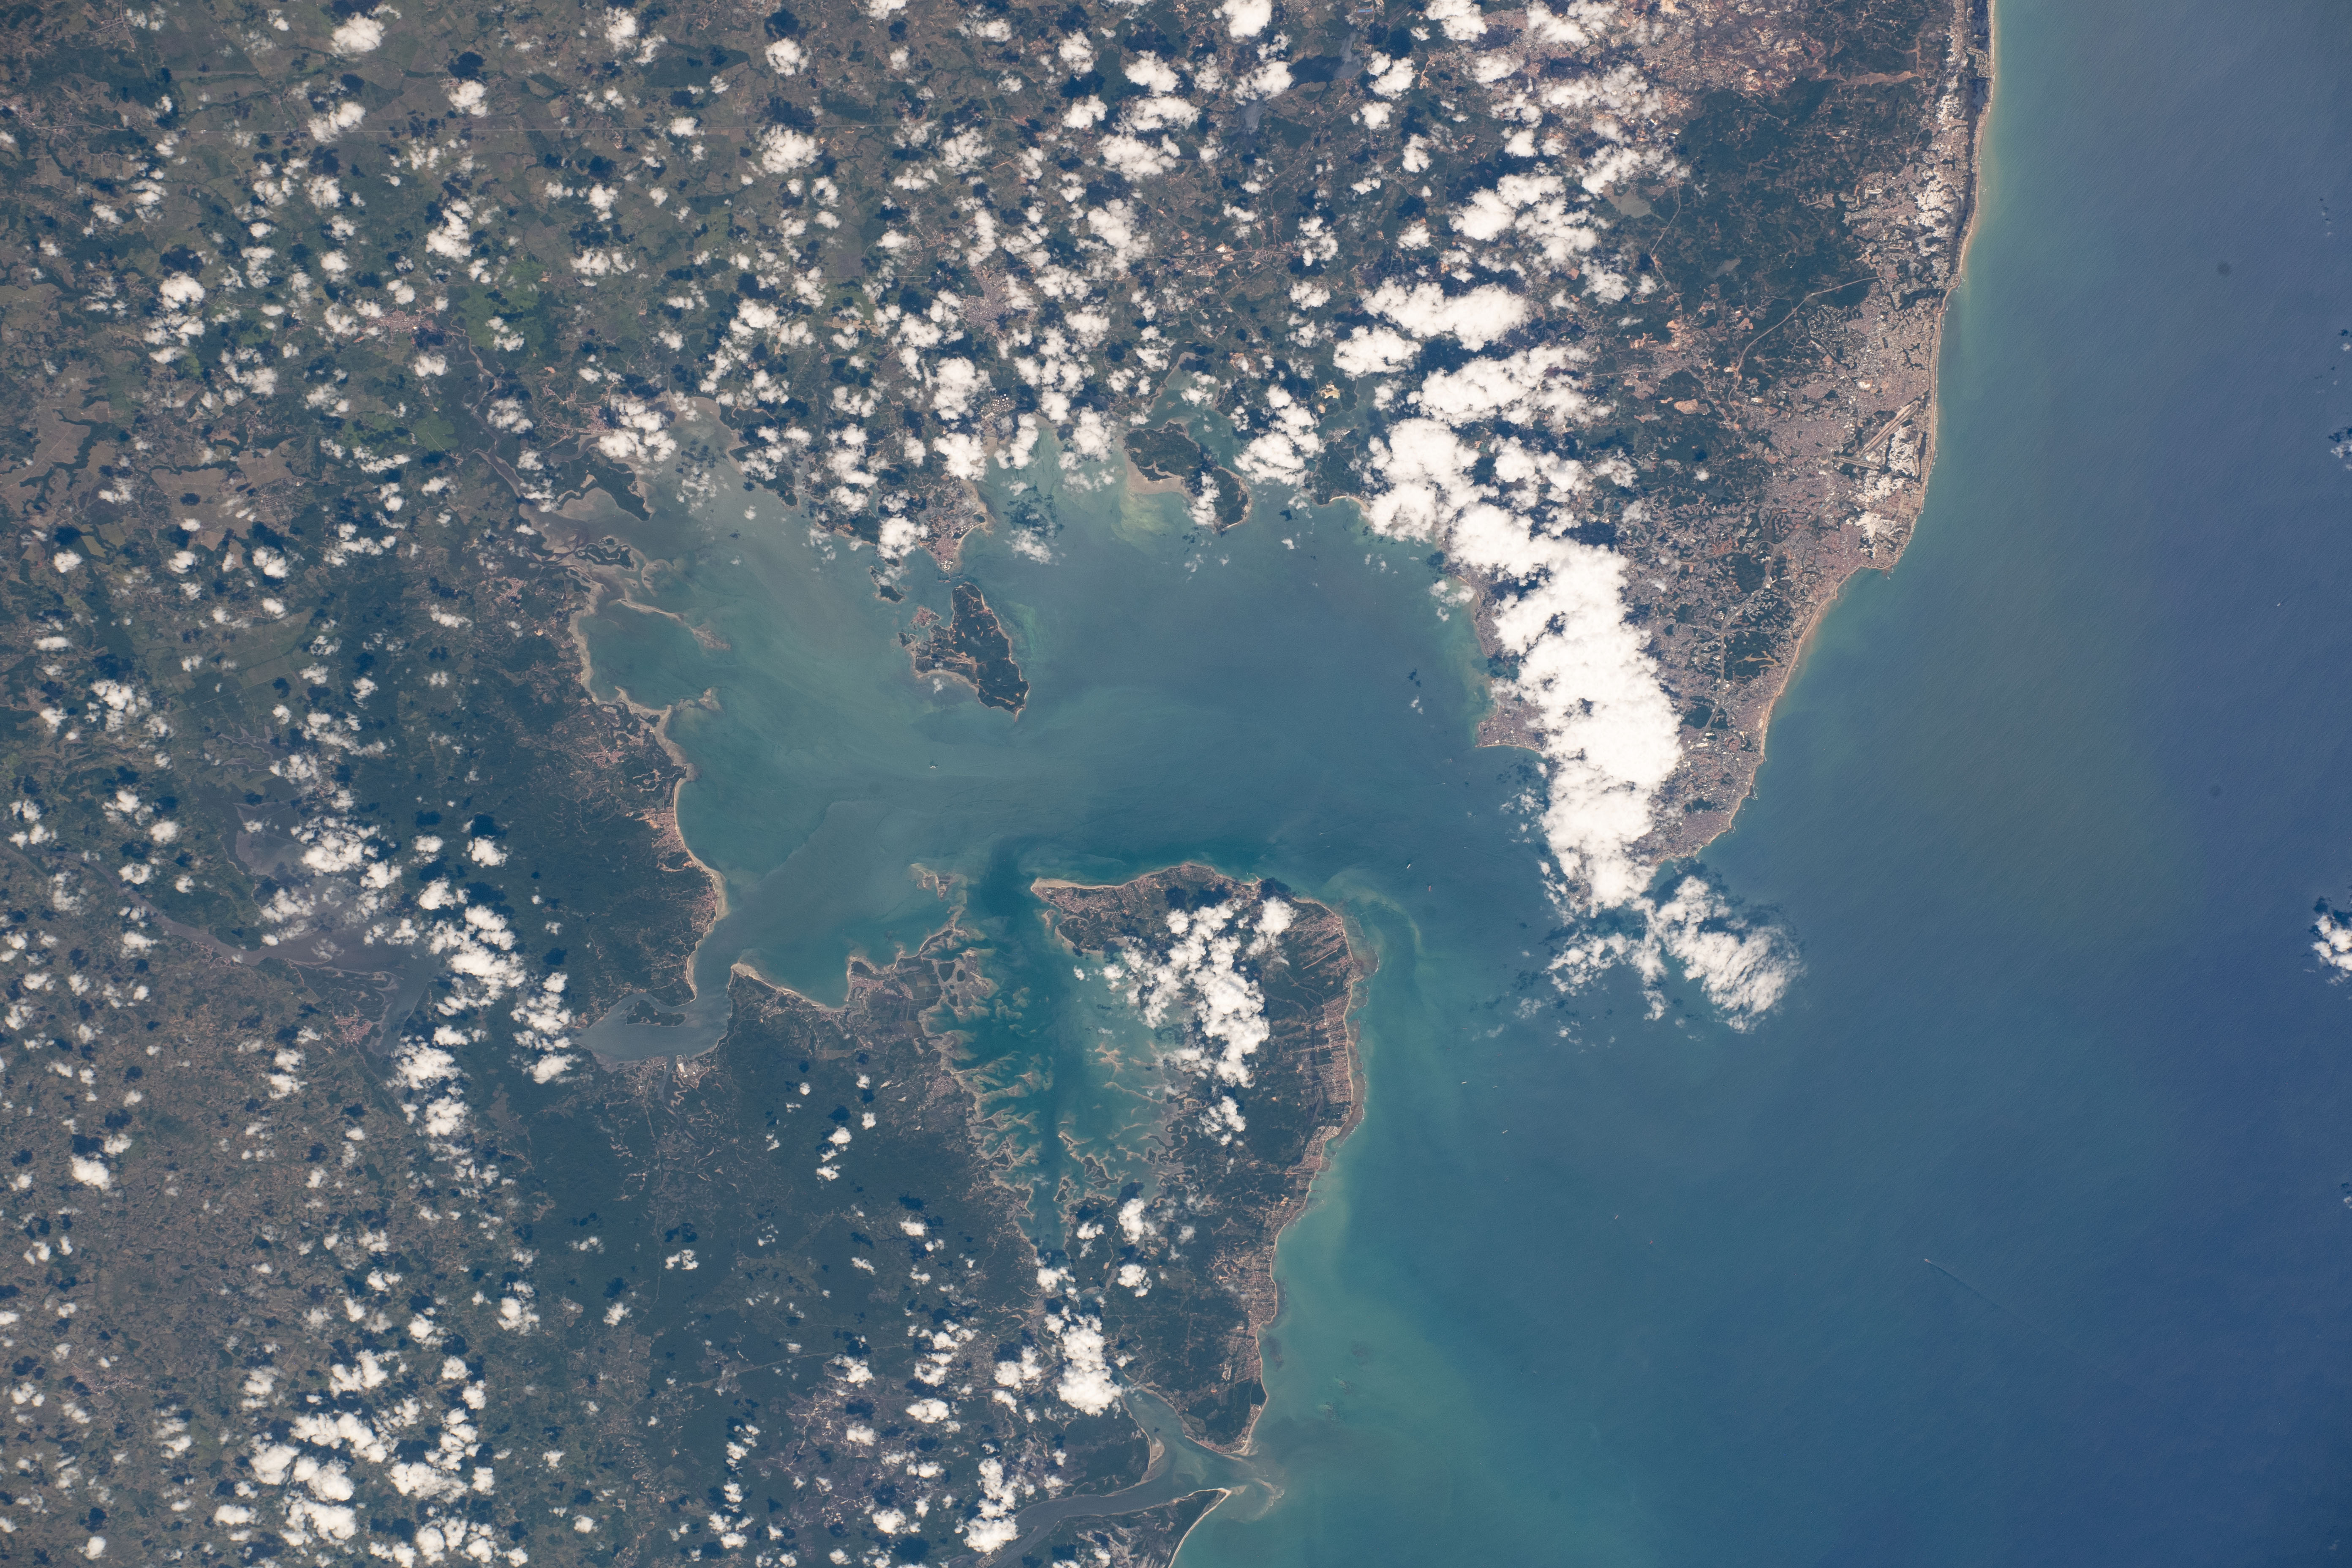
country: BRAZIL
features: BAY OF ALL SAINTS
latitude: -12.8
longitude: -38.6
